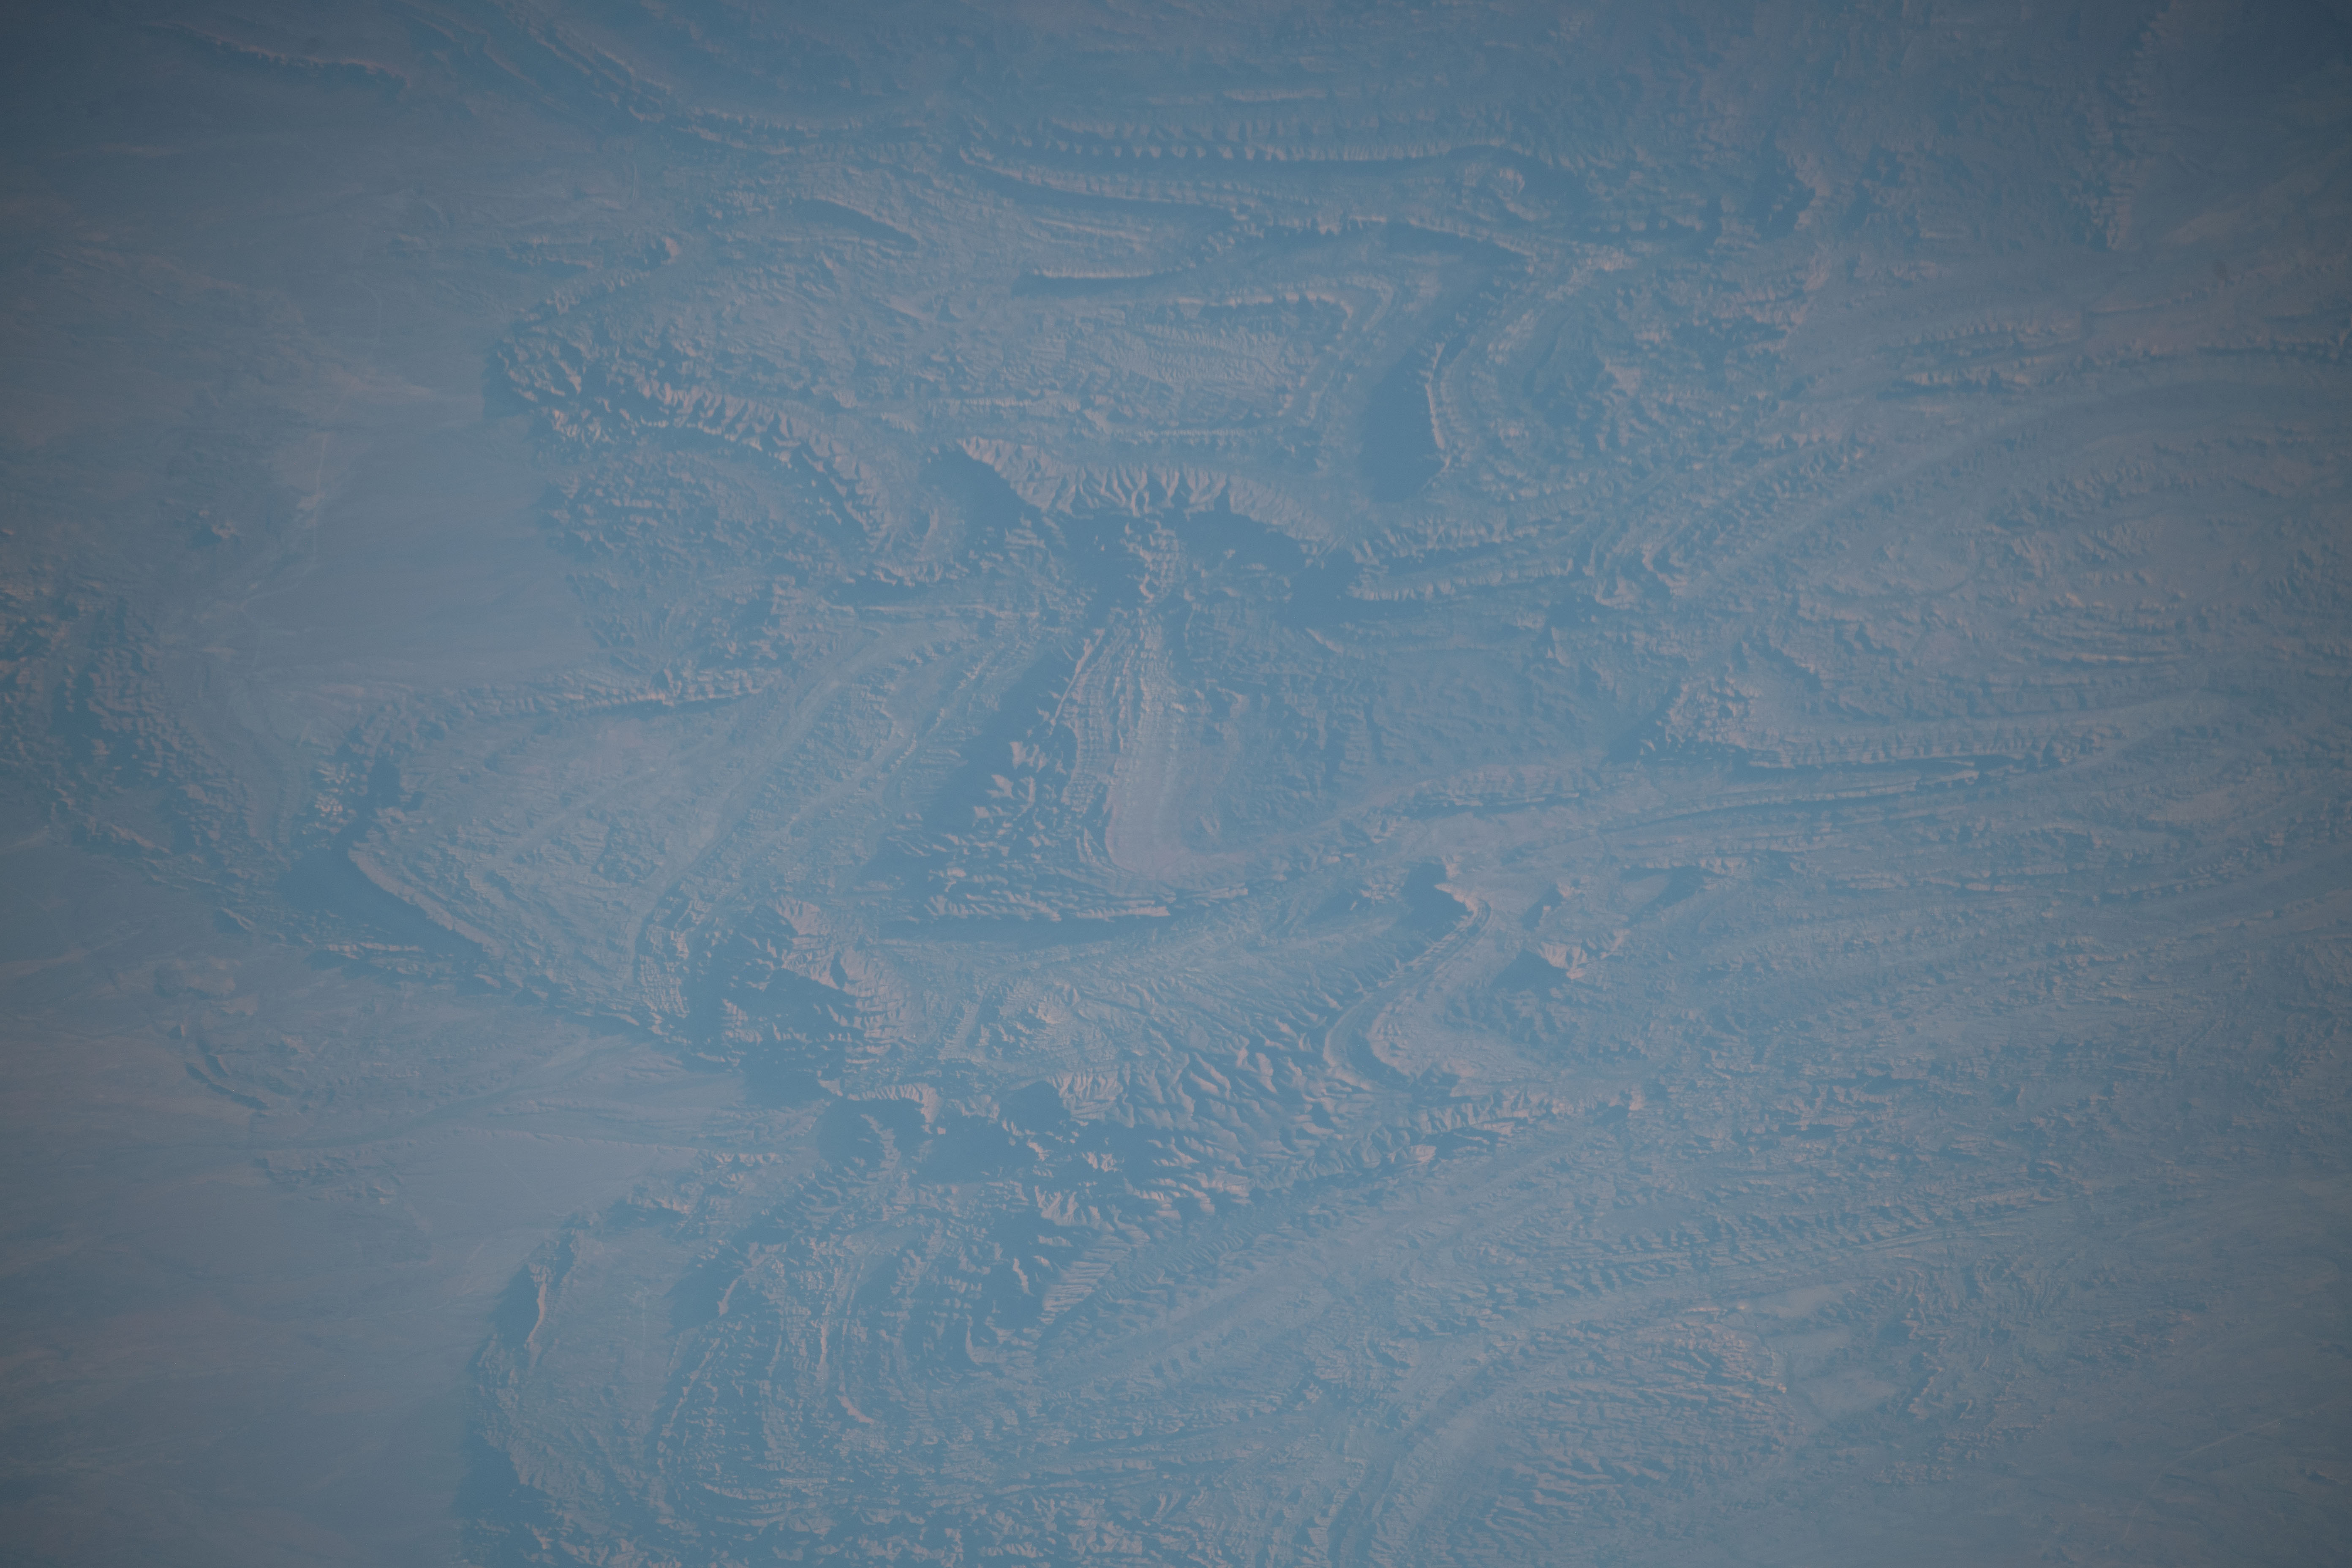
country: AUSTRALIA-SA
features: MOUNT HACK
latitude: -30.7
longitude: 138.8
